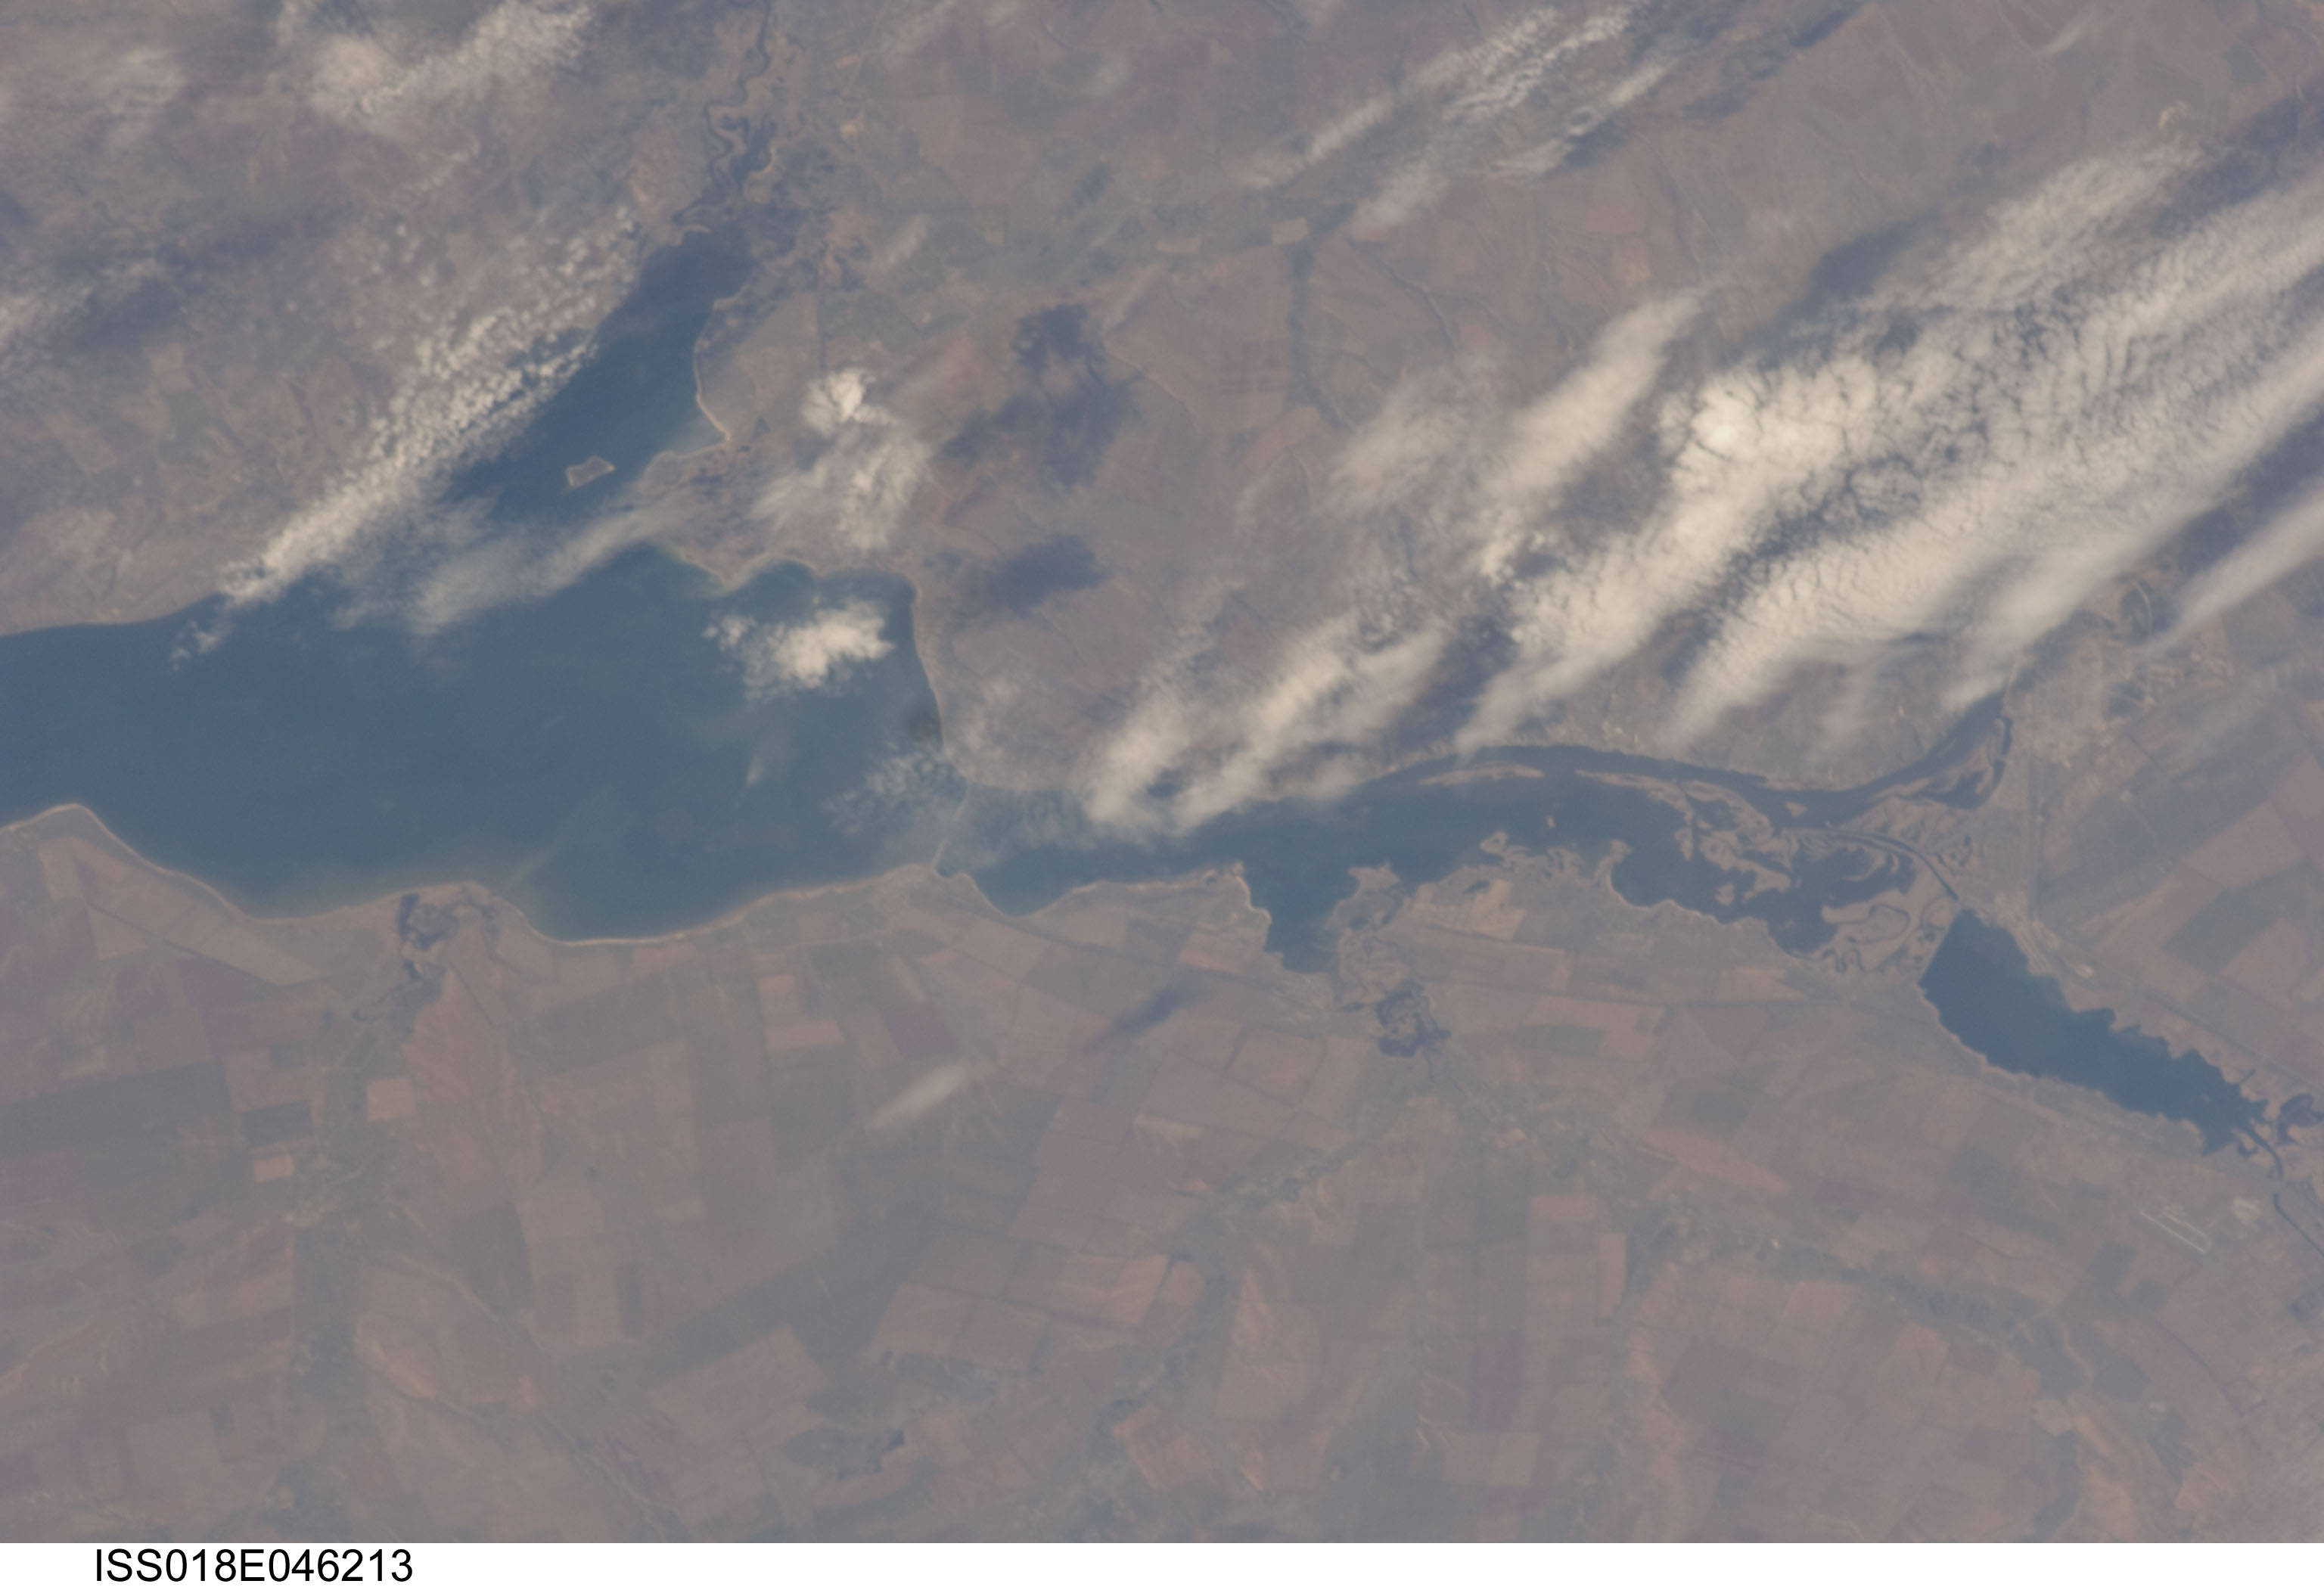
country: RUSSIAN FEDERATION
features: TSIMLYANSK RESERVOIR, AGR
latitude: 48.5
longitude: 43.4
